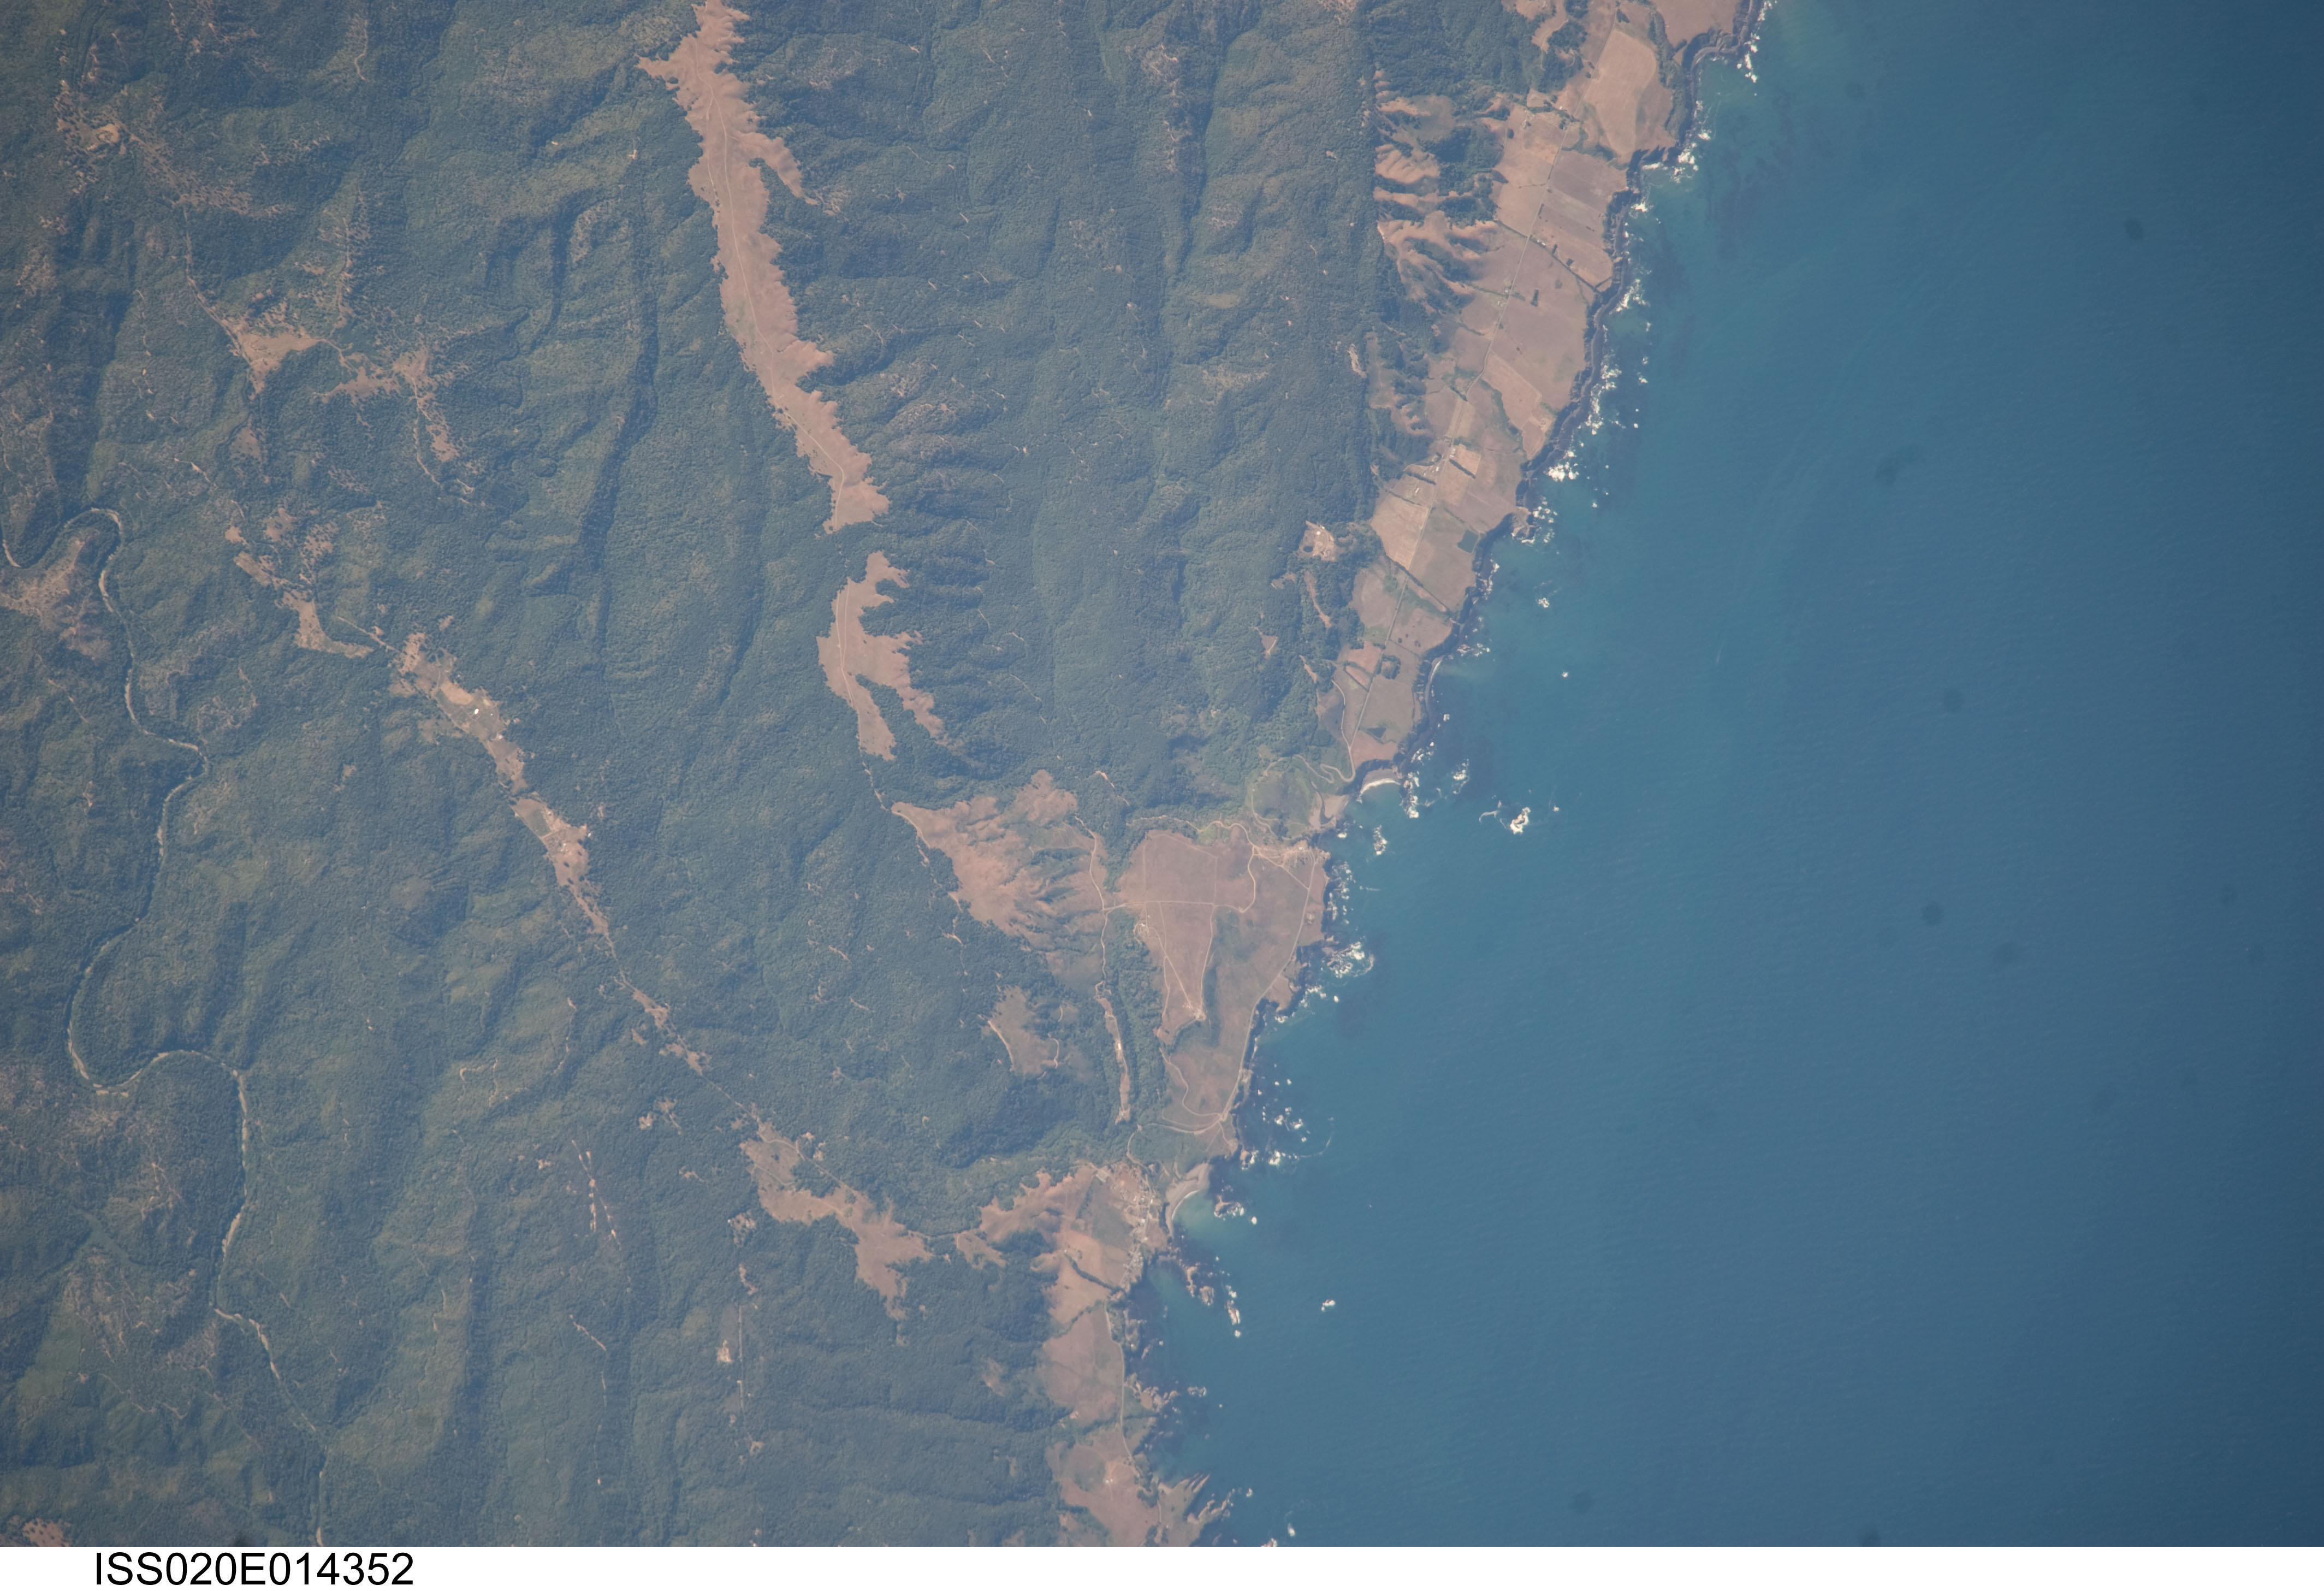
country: USA-CALIFORNIA
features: COAST, BLUFFS, NAVARRO R., HILLS, FOREST
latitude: 39.1
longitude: -123.7
